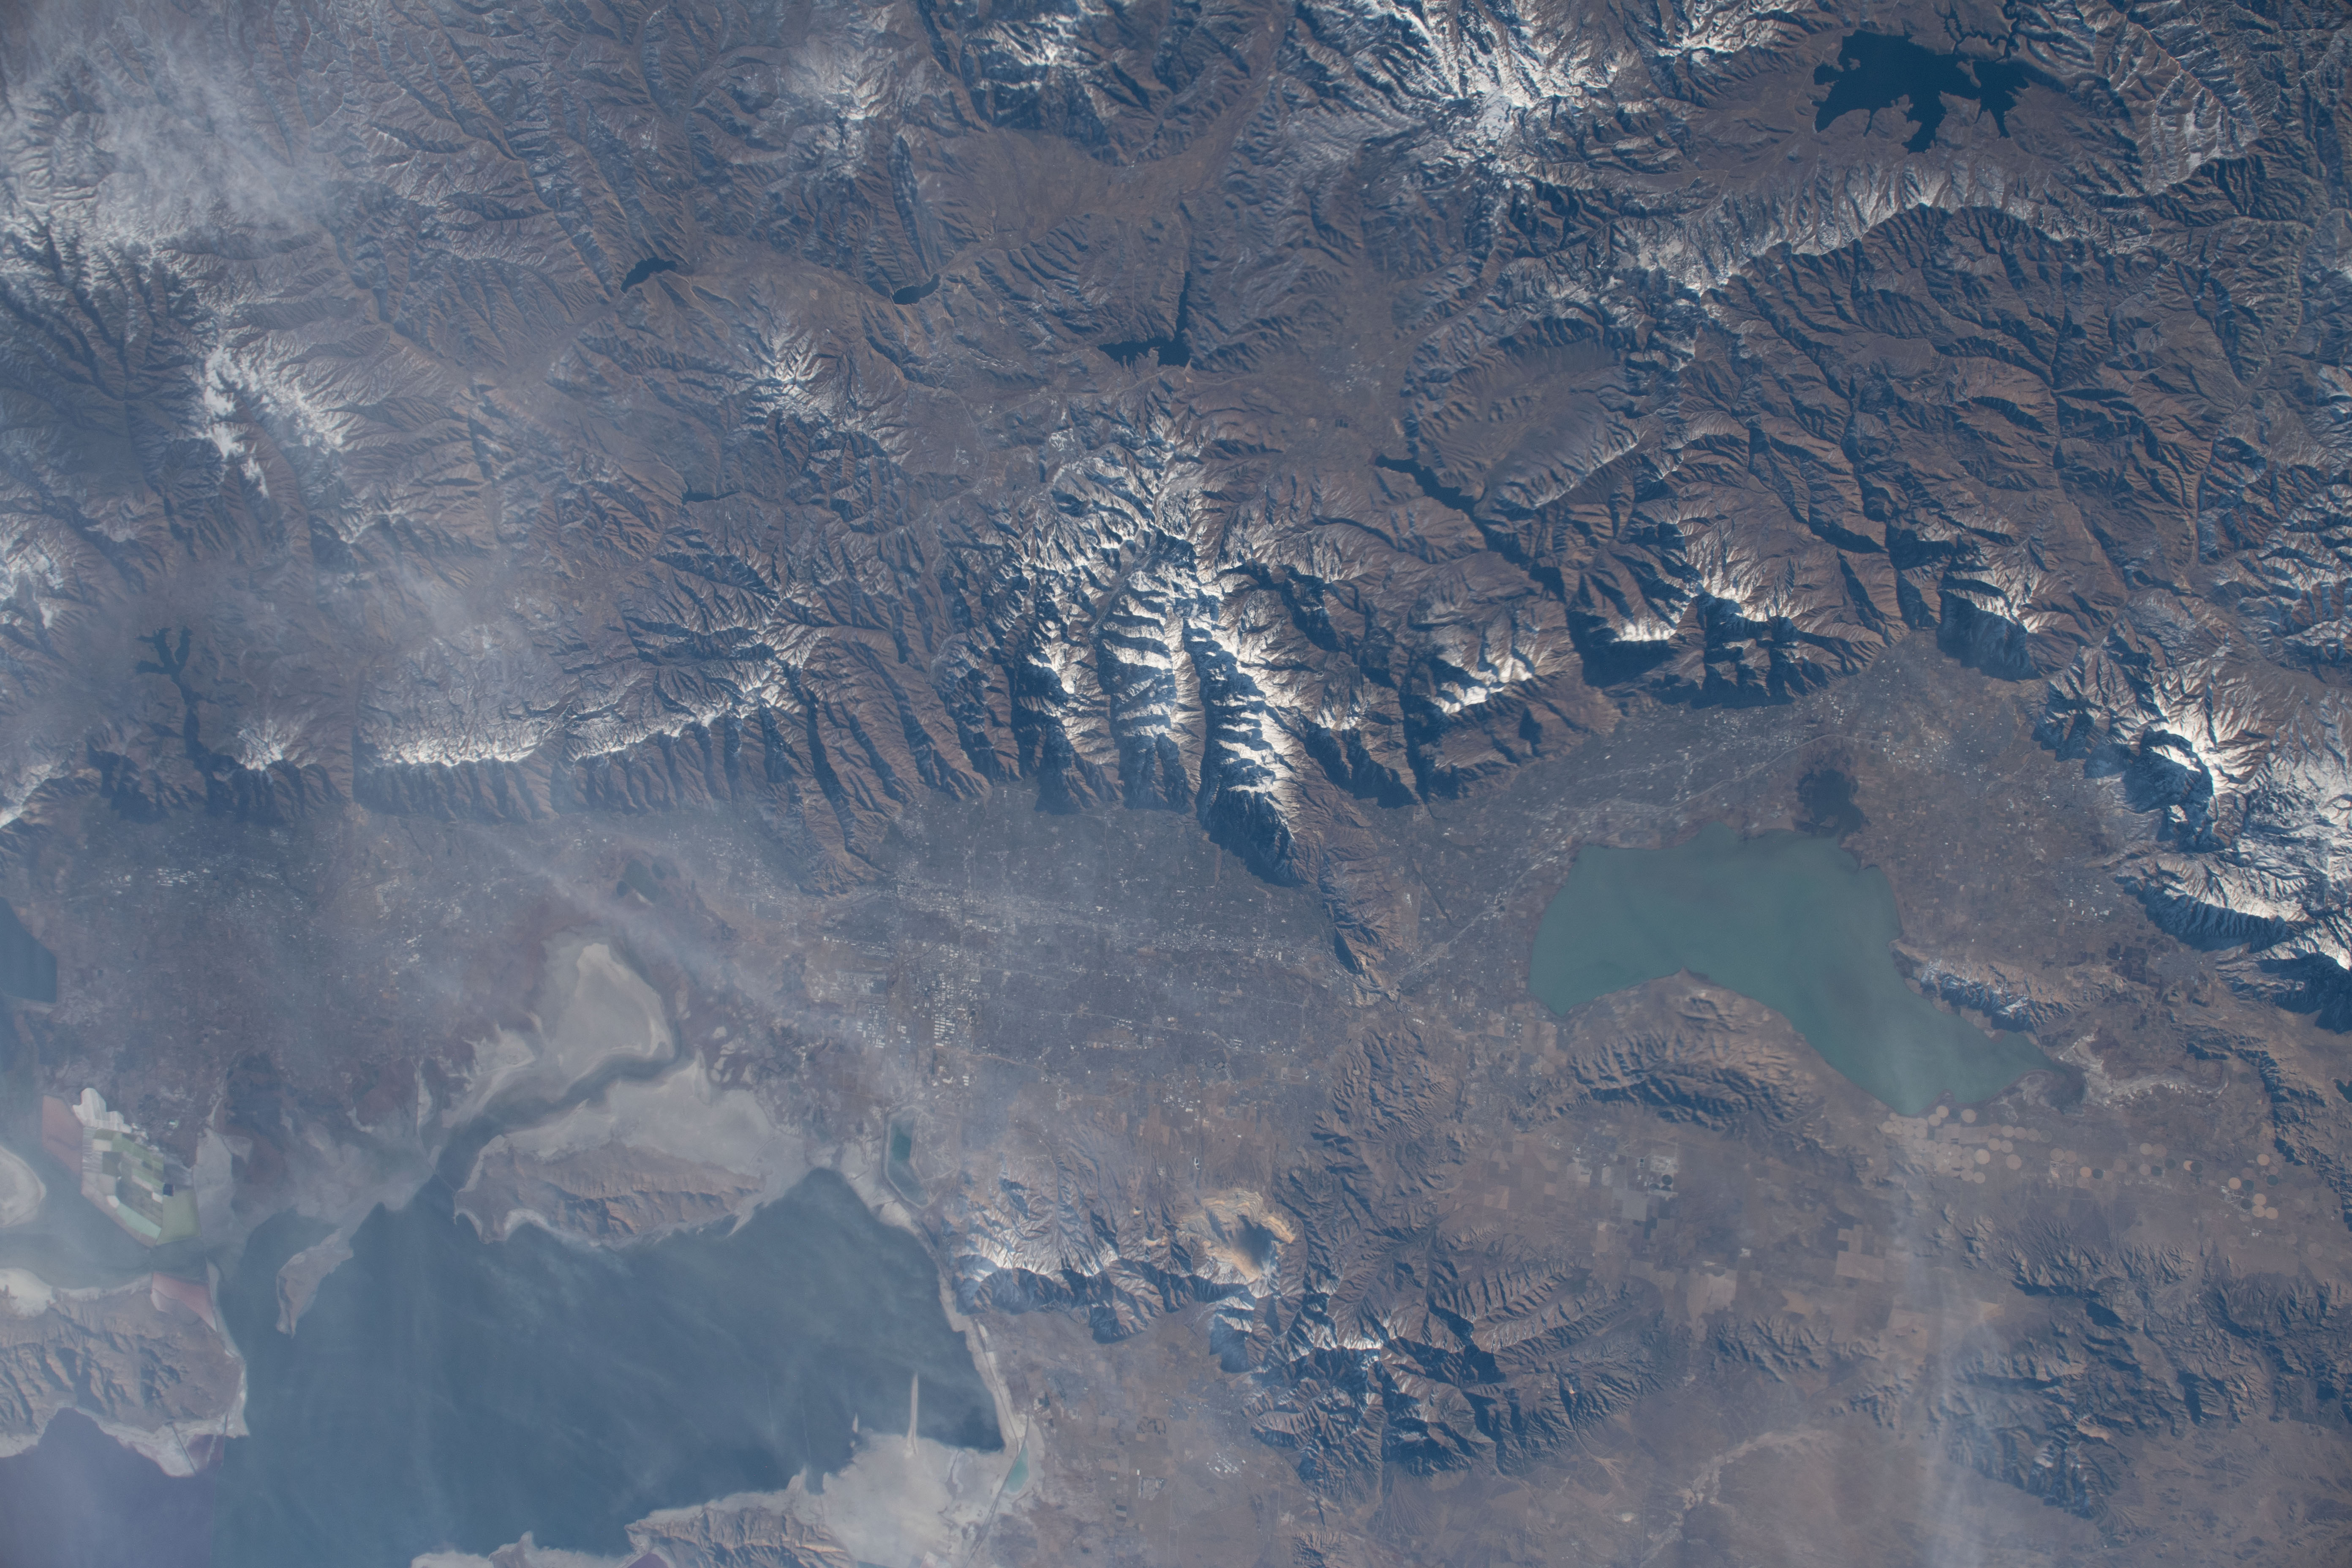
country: USA-UTAH
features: SALT LAKE CITY, GREAT SALT LAKE, UTAH LAKE
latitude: 40.5
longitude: -112.0
